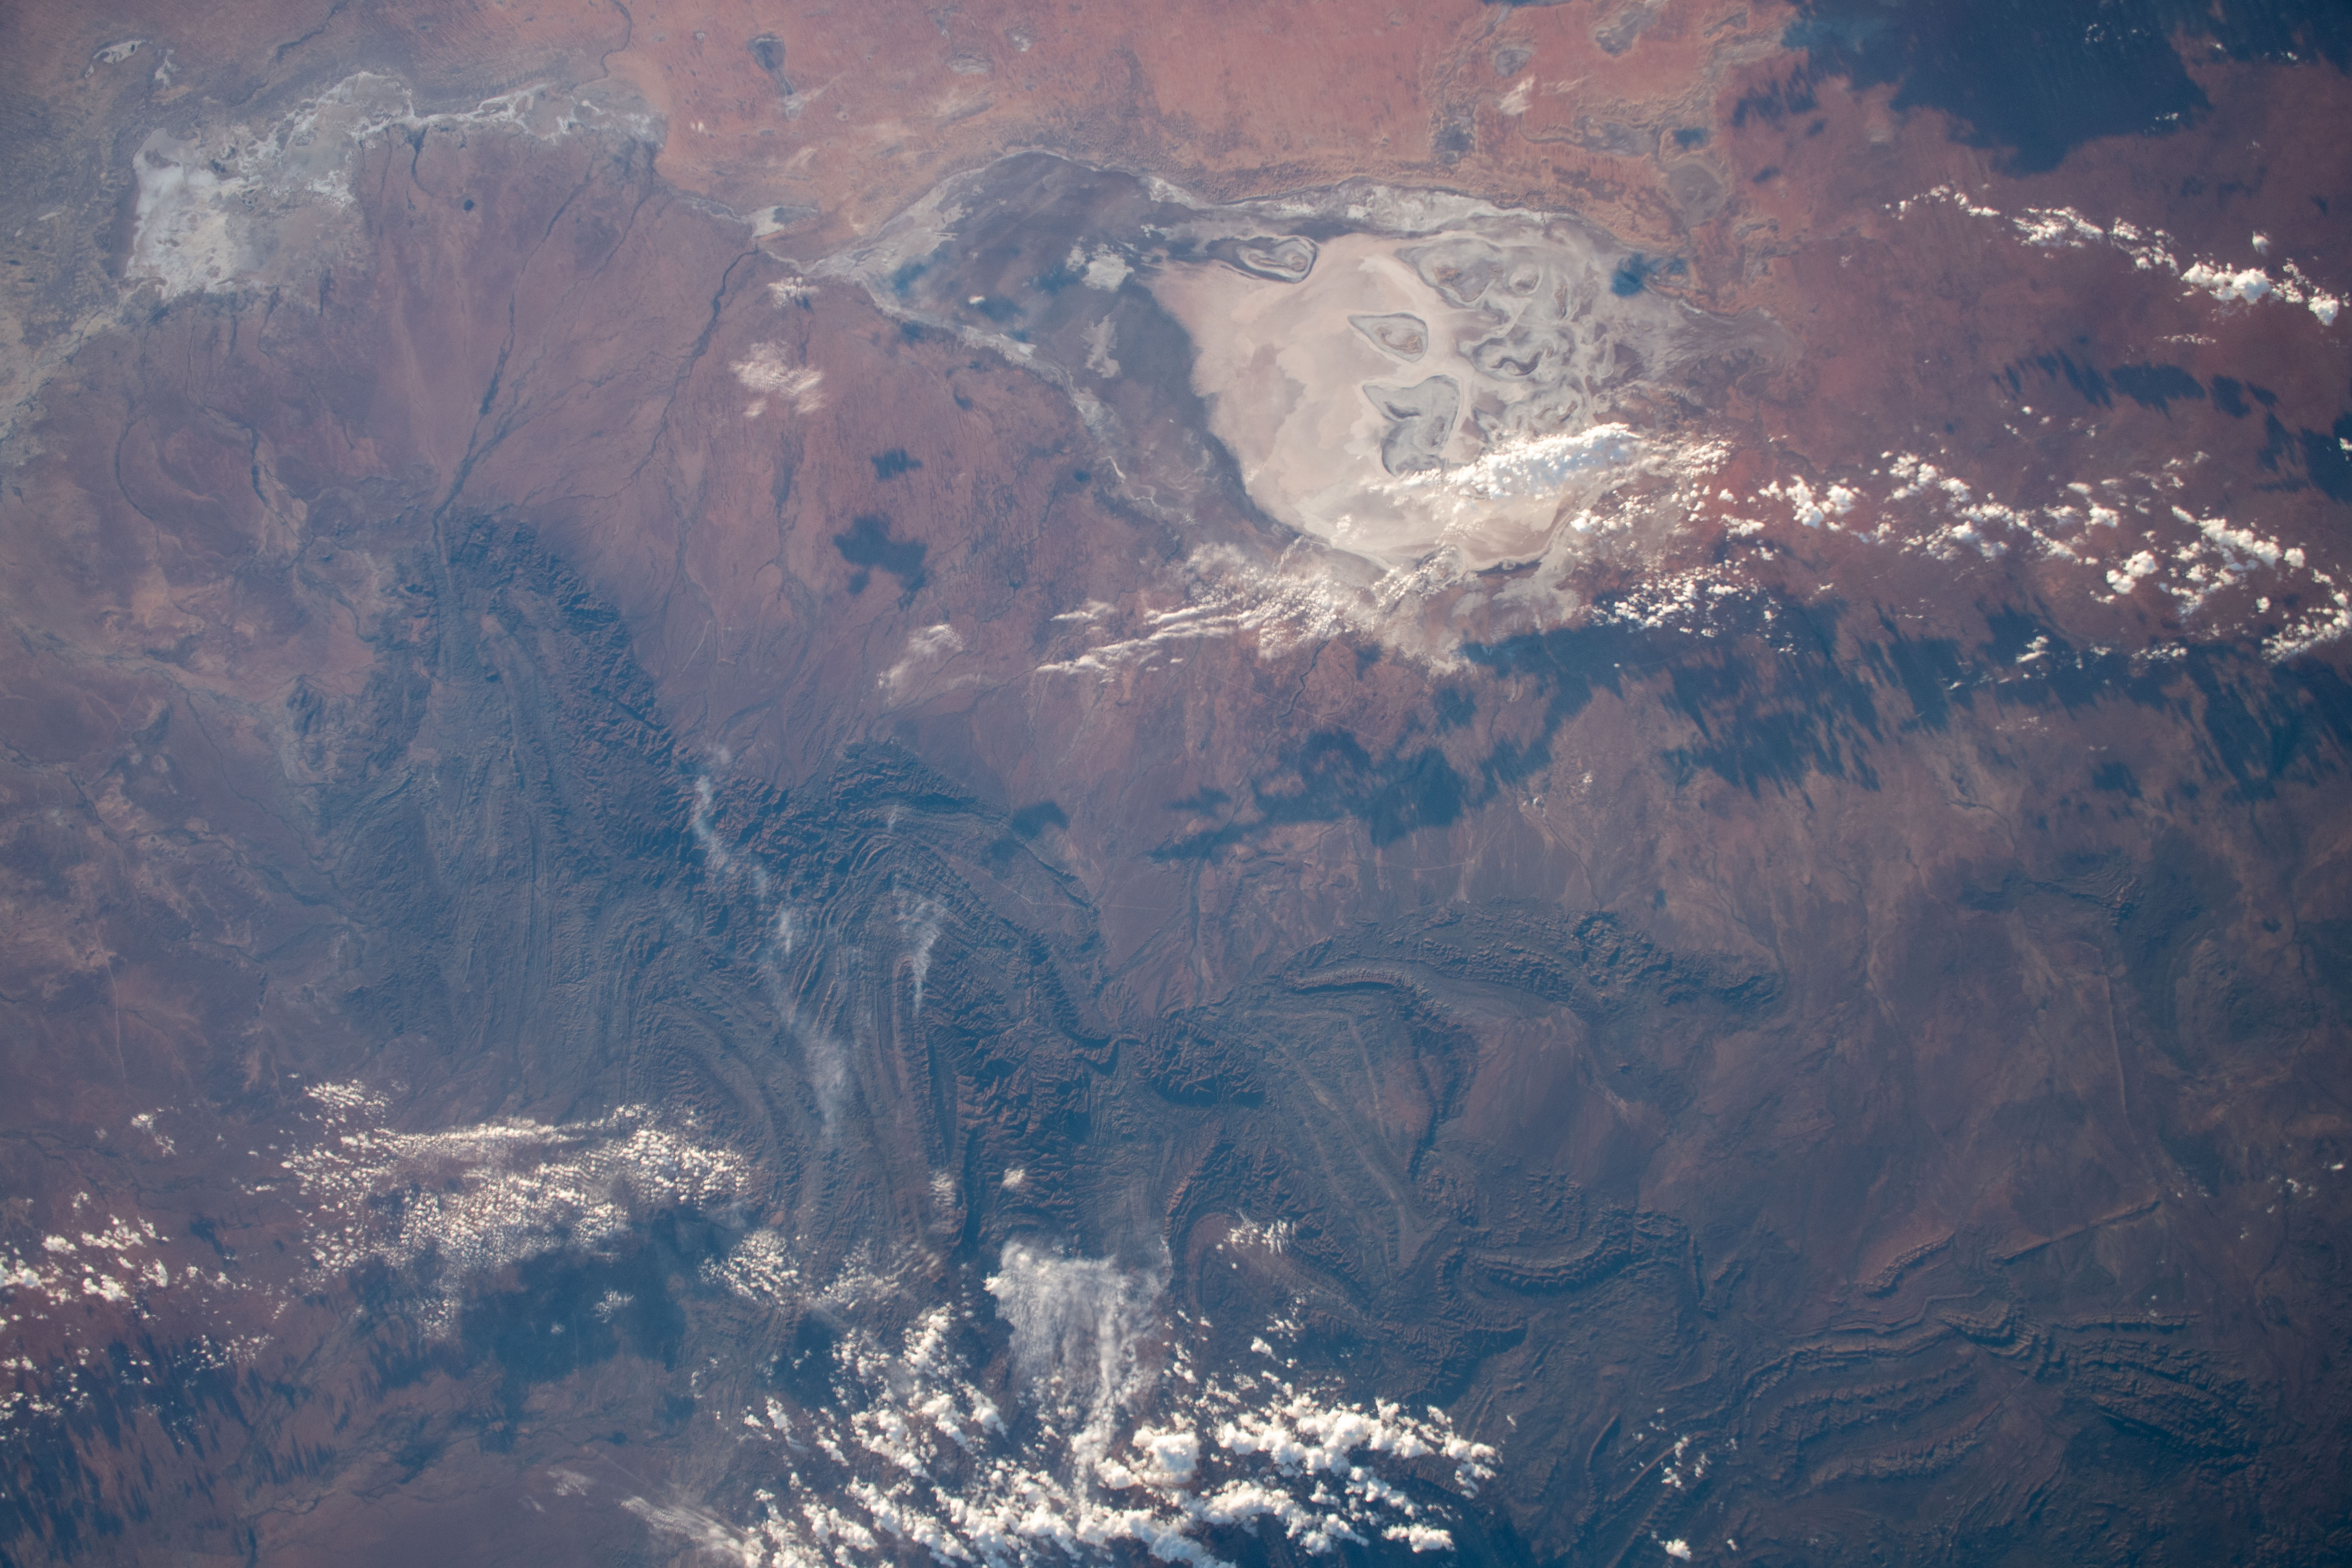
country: AUSTRALIA-SA
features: LAKE FROME, LAKE CALLABONNA, ARKAROOLA VILLAGE
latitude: -30.5
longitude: 139.5
